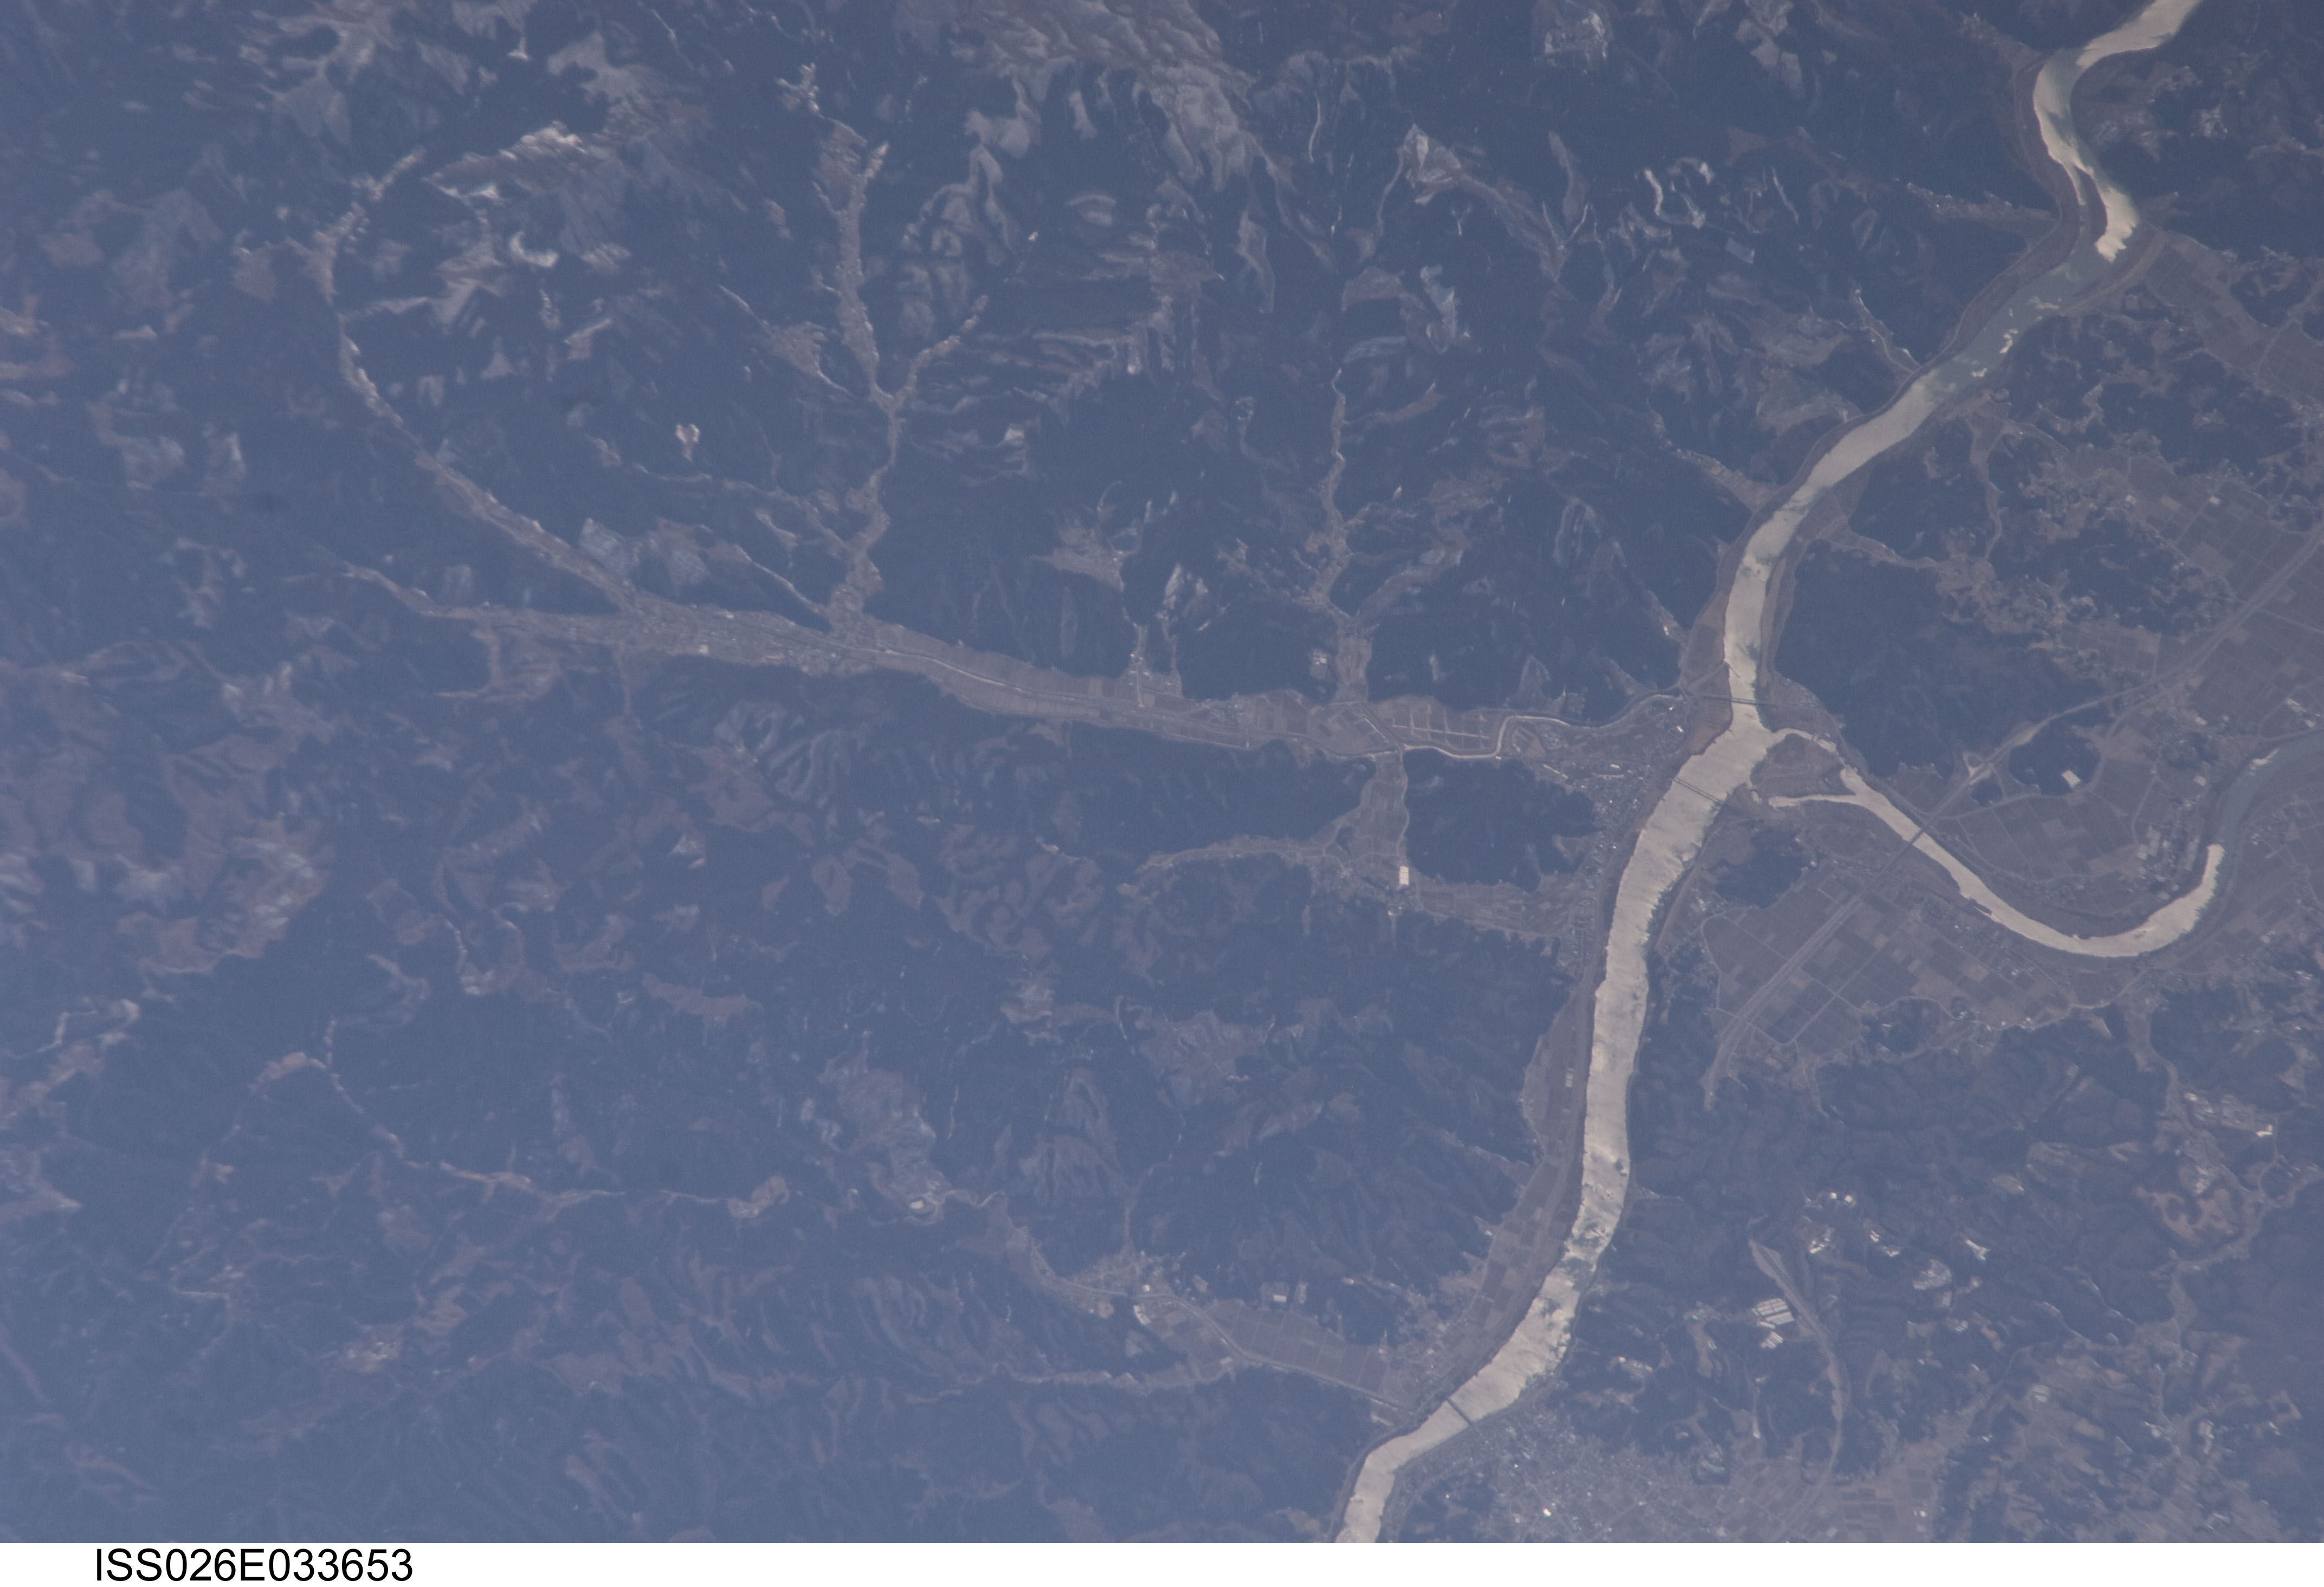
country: JAPAN
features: KITAKAMI RIVER, AREA SW. OF MINAMISANRIKU
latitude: 38.6
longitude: 141.3
